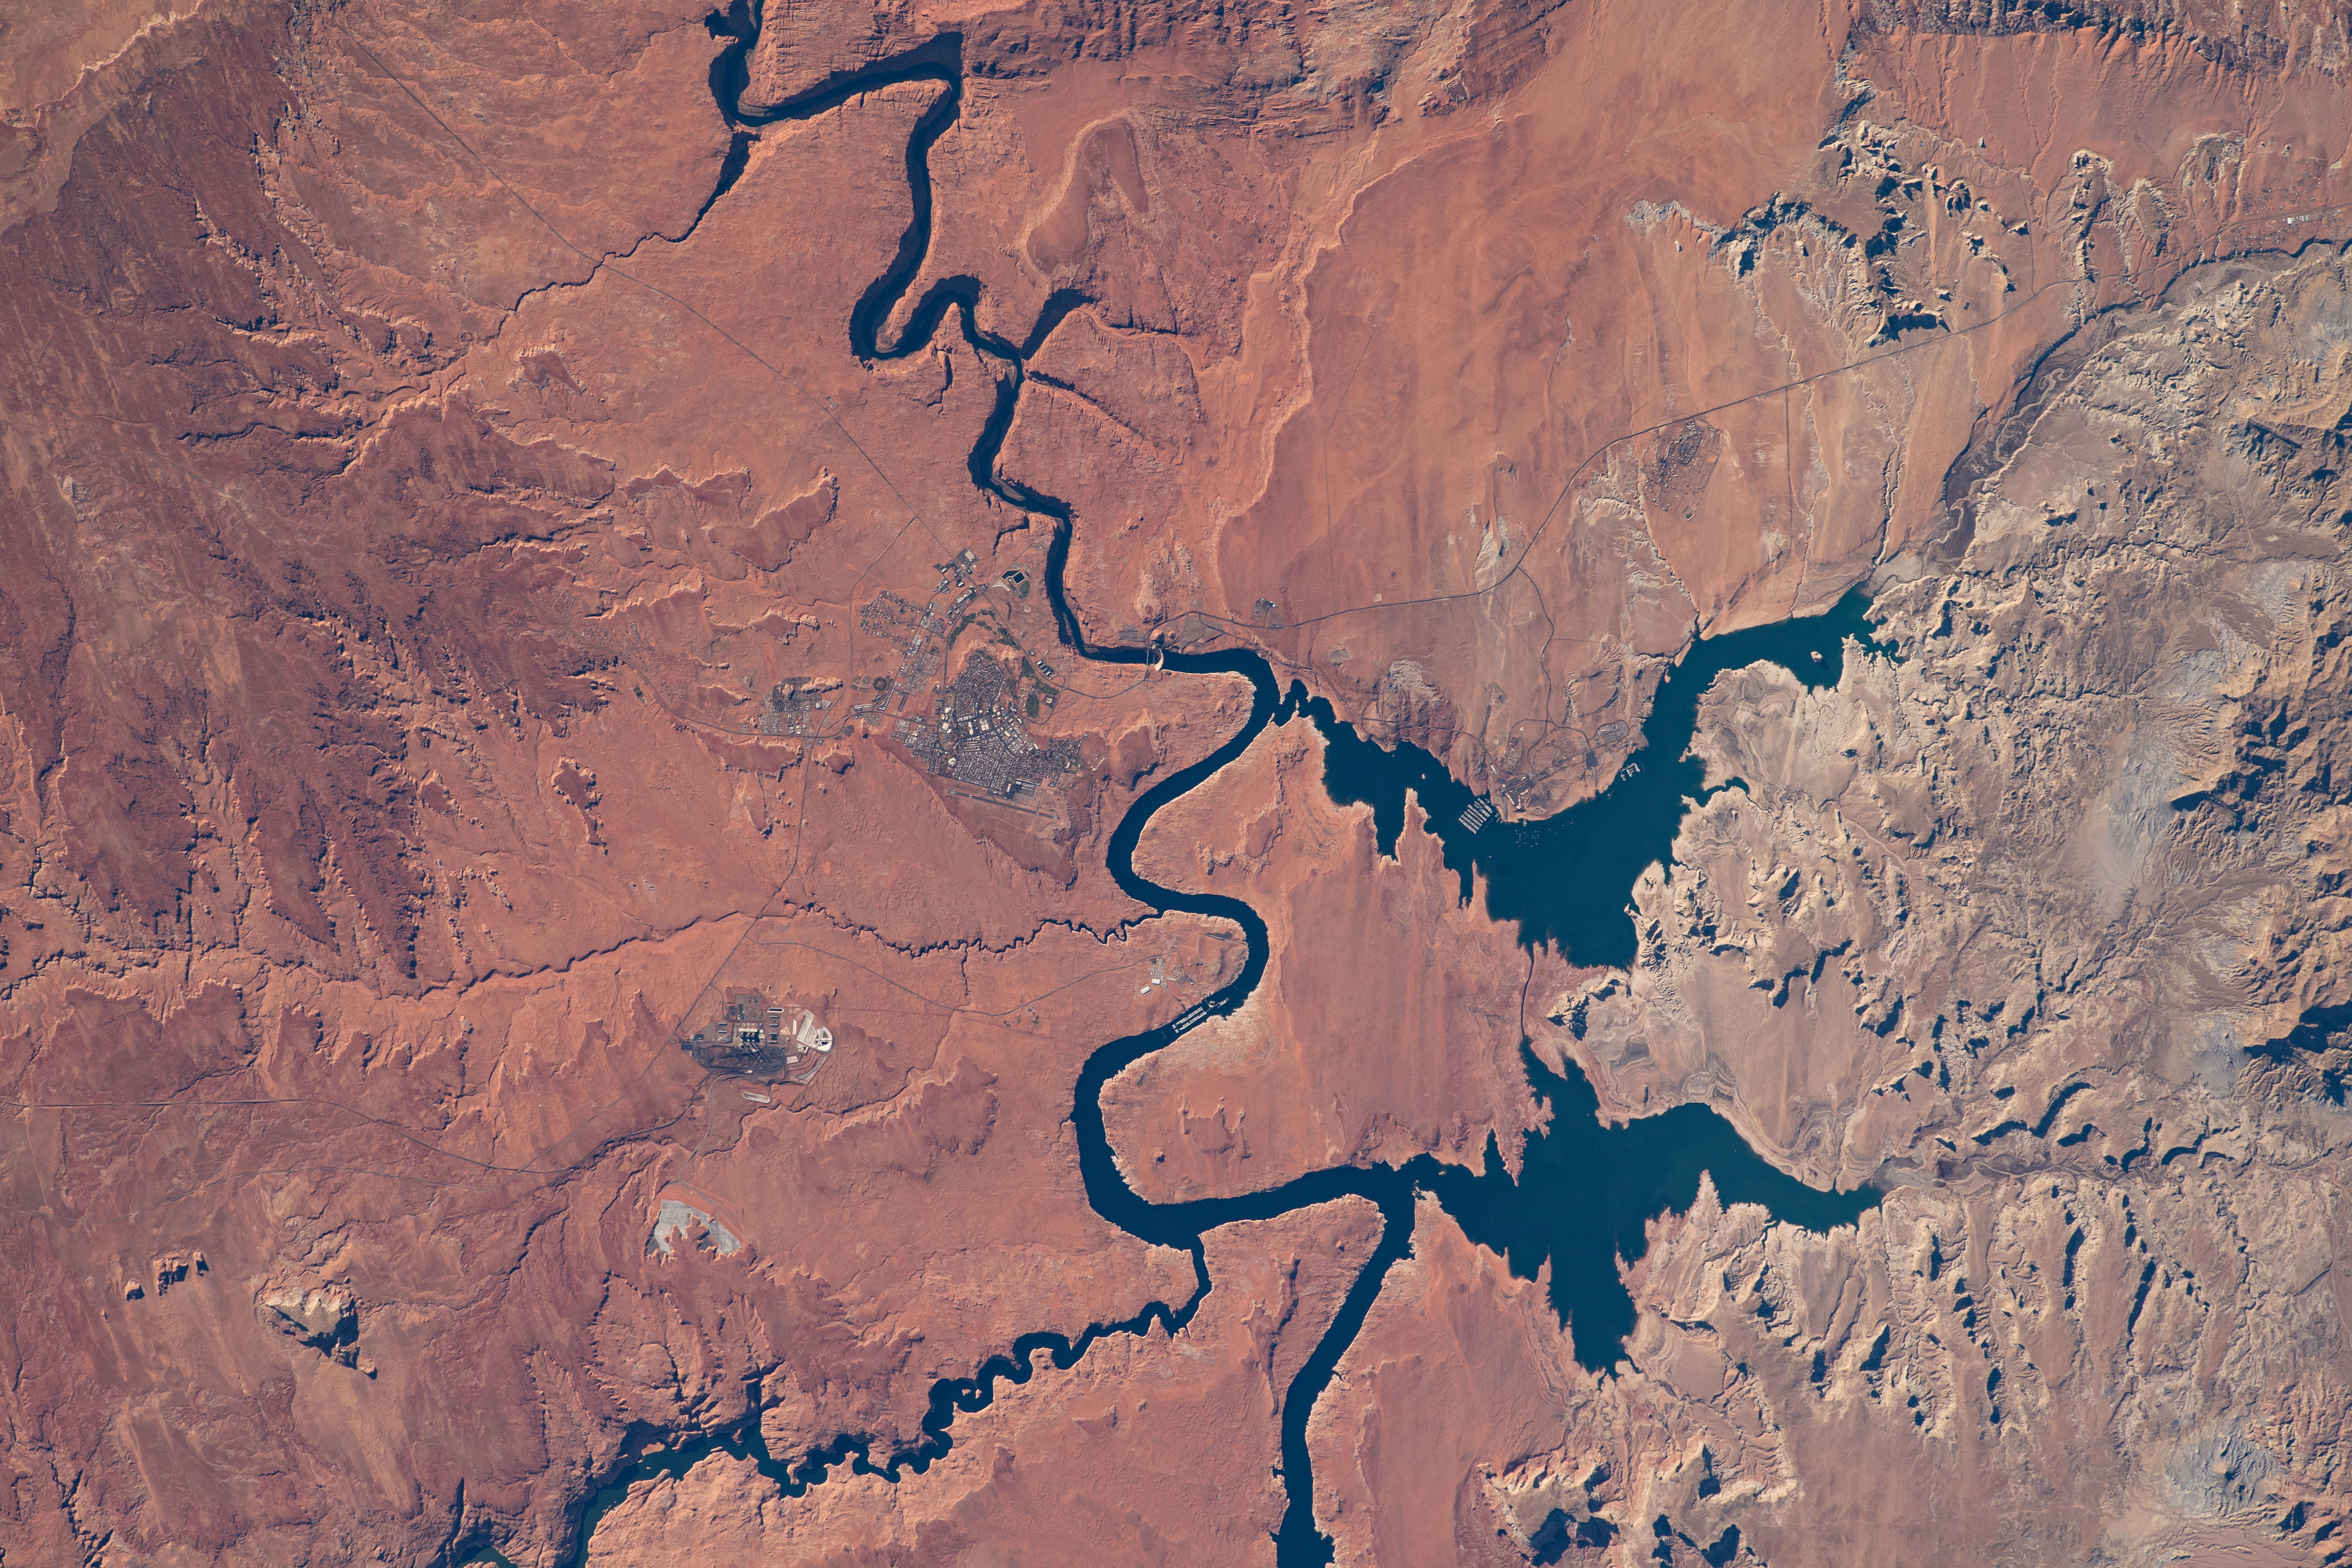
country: USA-UTAH
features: LAKE POWELL, COLORADO RIVER
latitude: 37.0
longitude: -111.5
